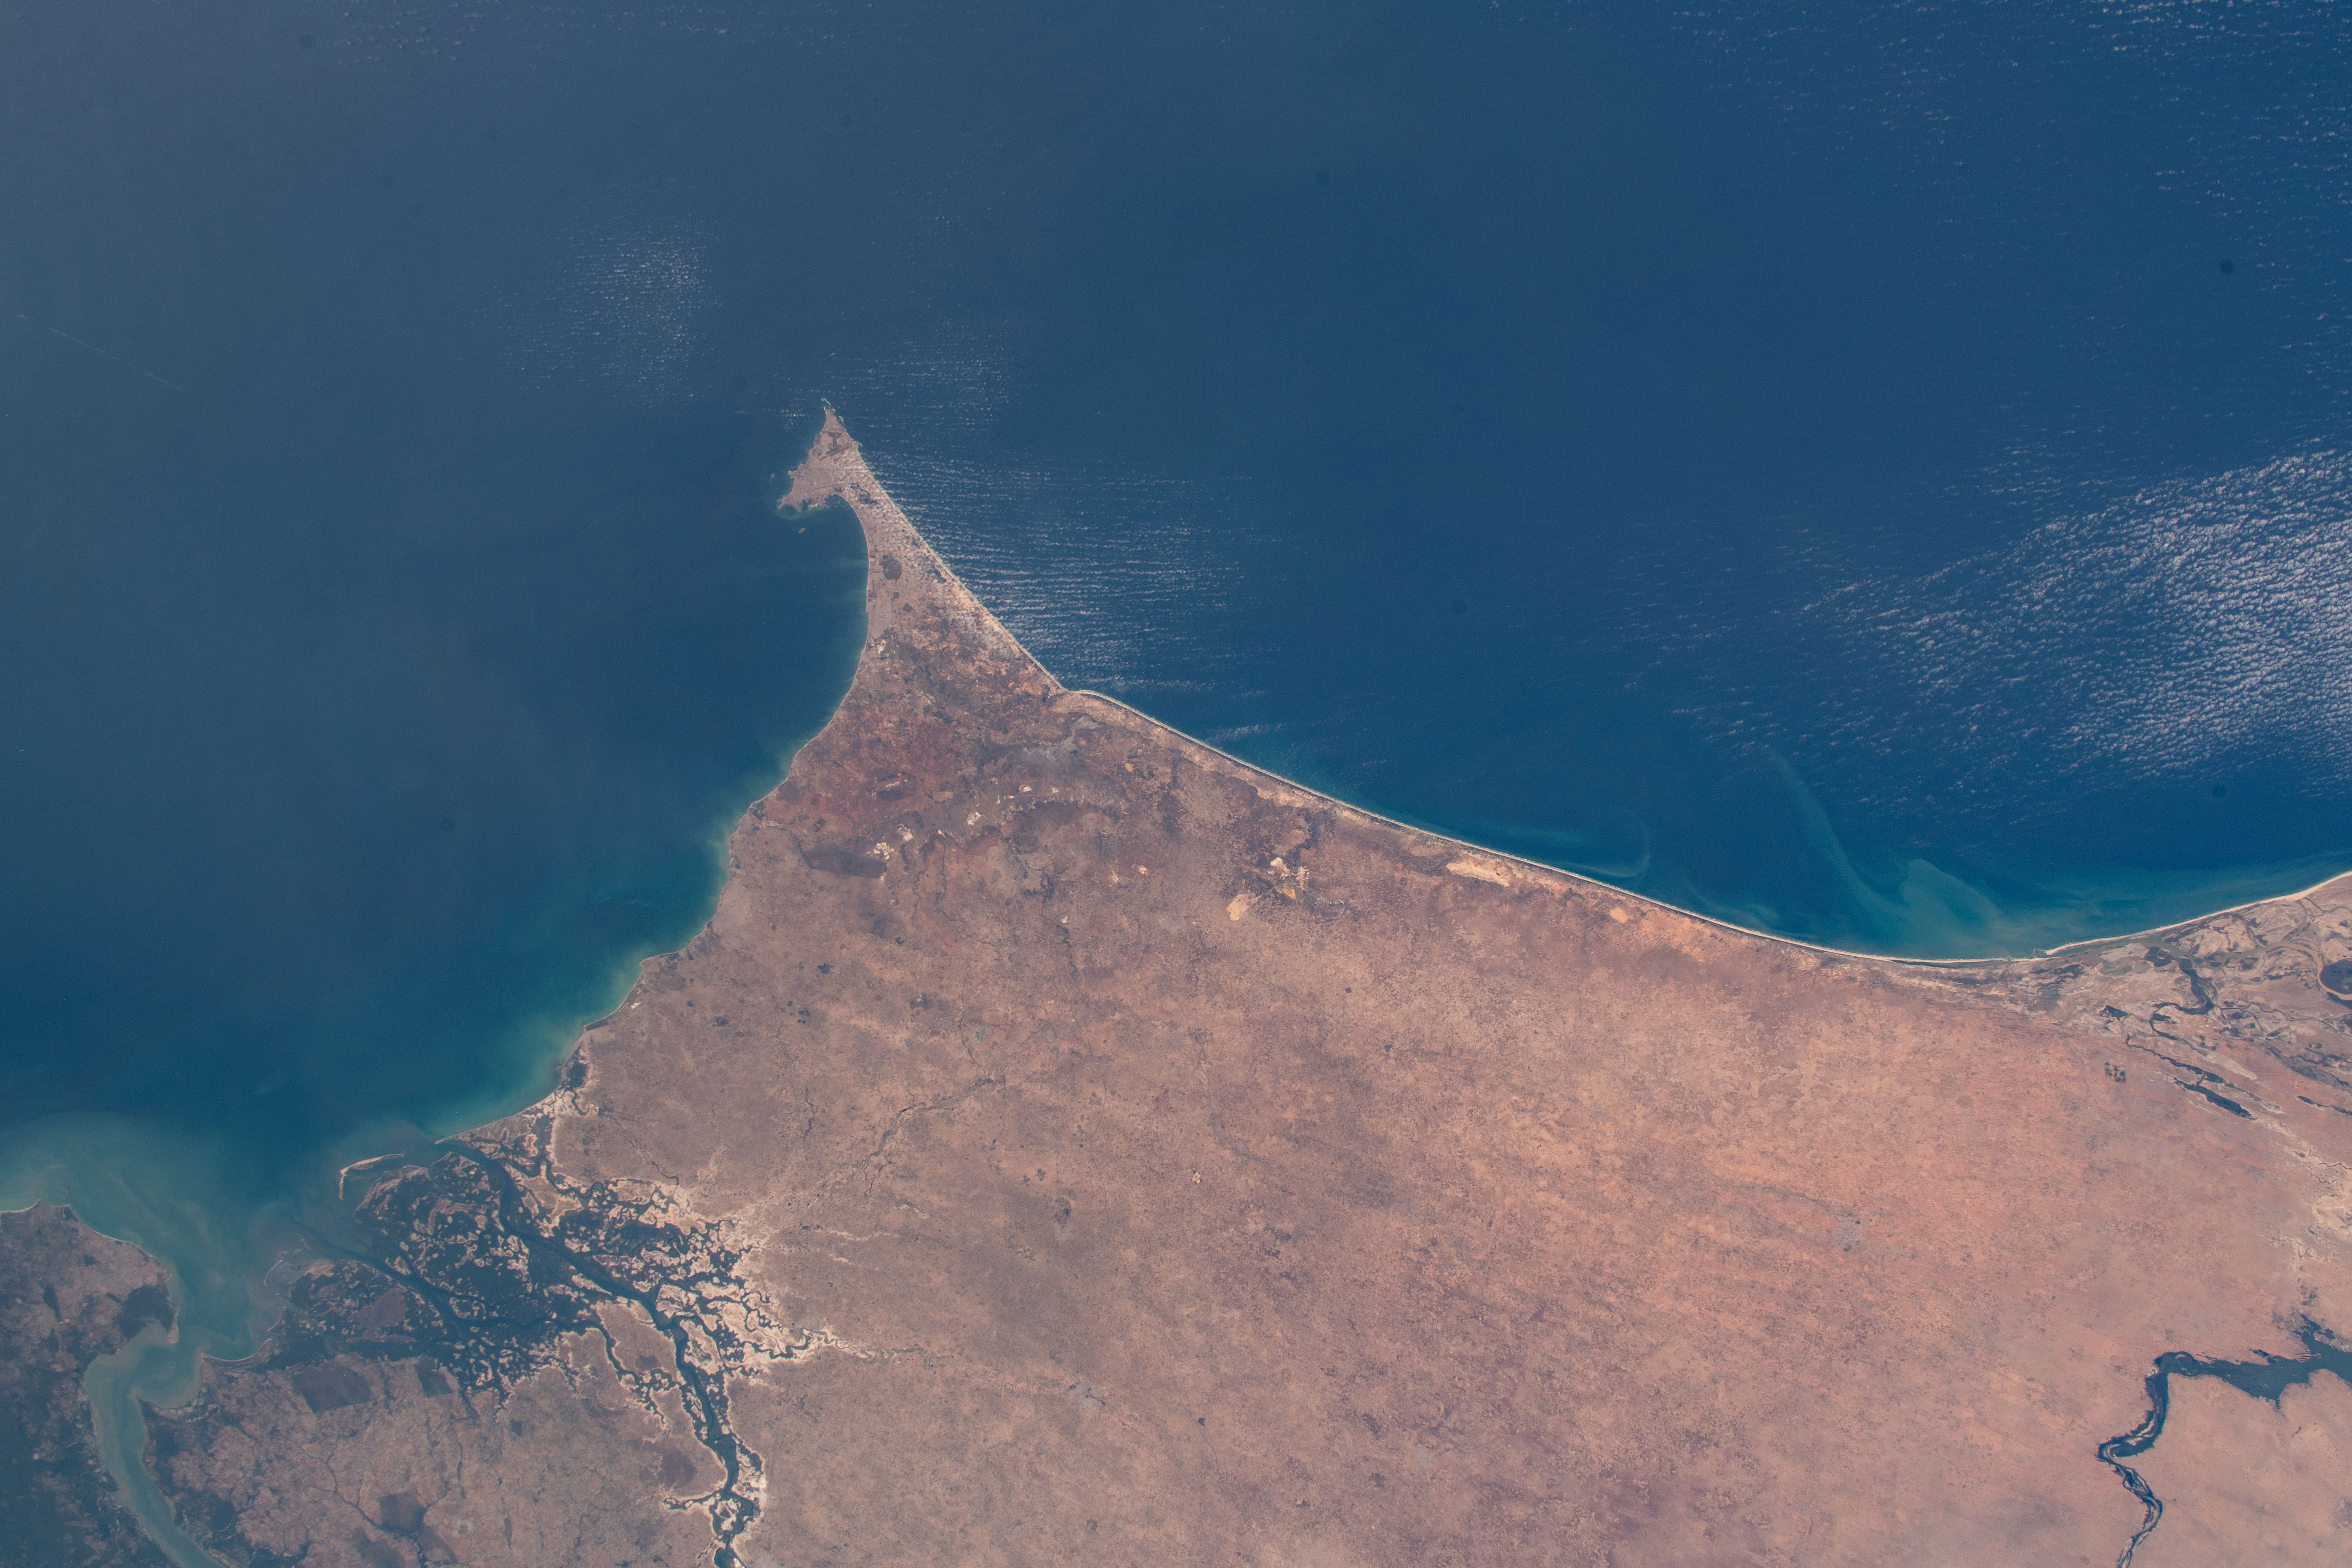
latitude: 15.0
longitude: -17.0
